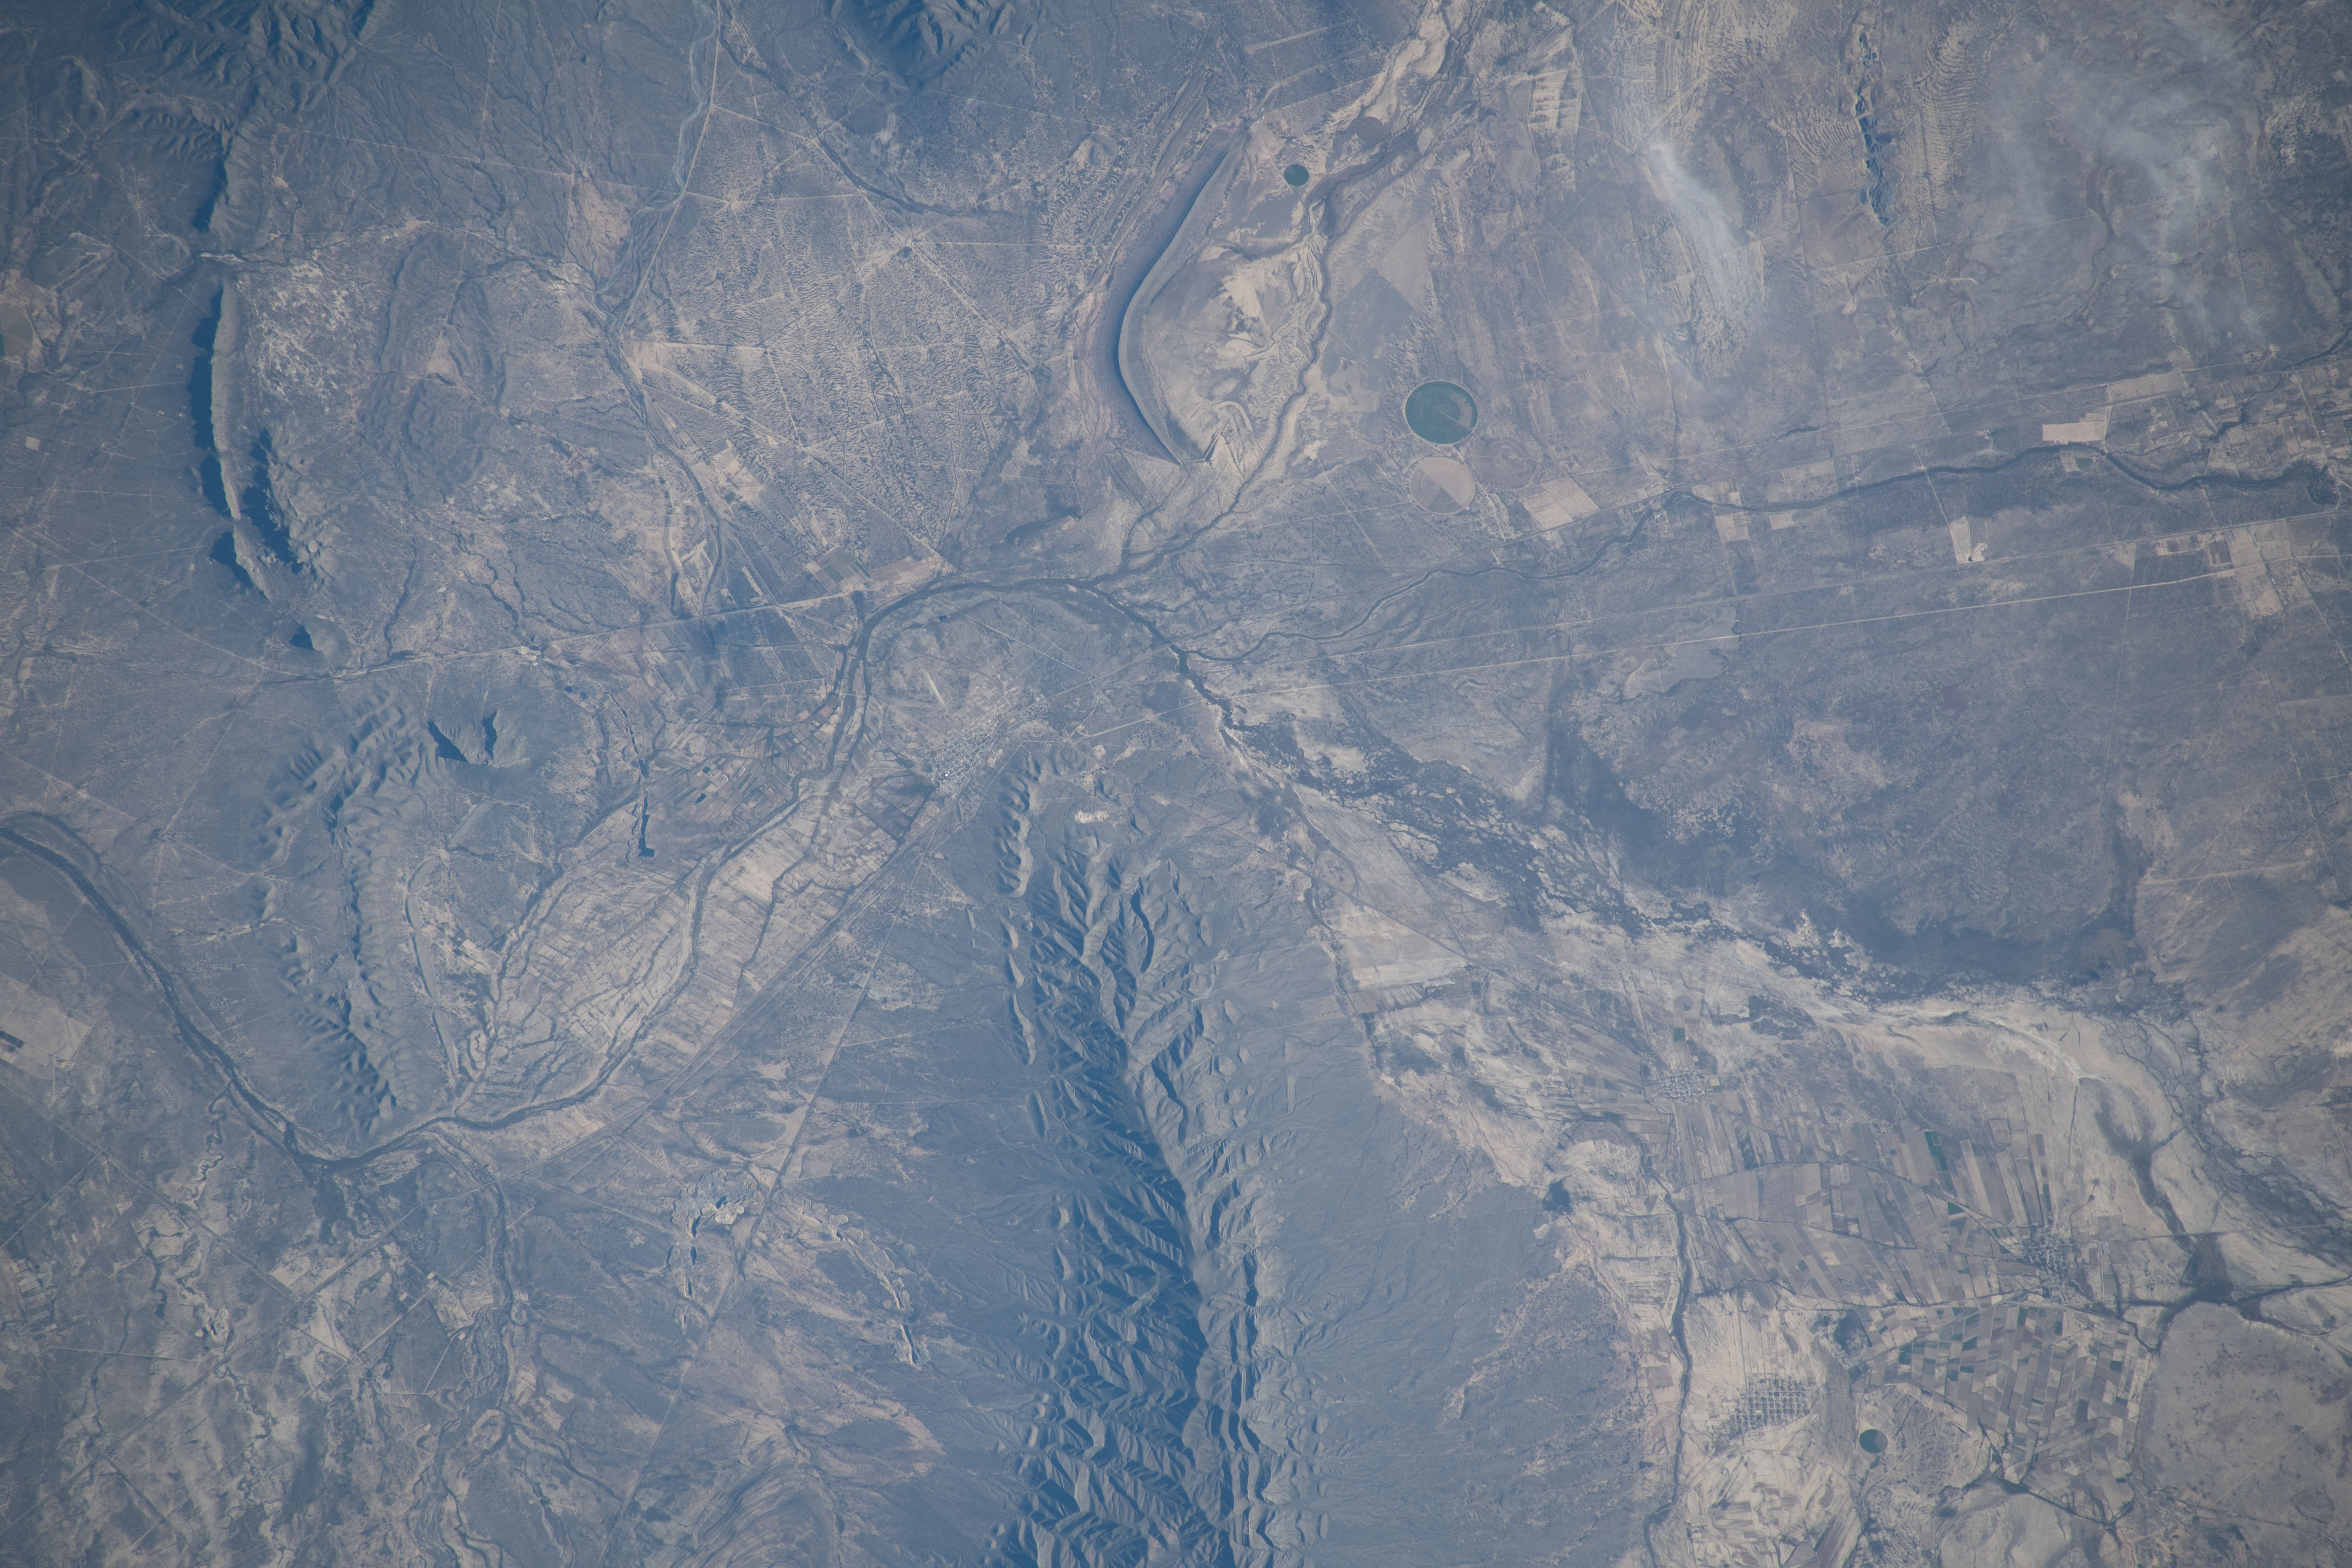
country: MEXICO
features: EJIDO PRIMERO DE MAYO, COAHUILA
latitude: 27.2
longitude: -101.3
